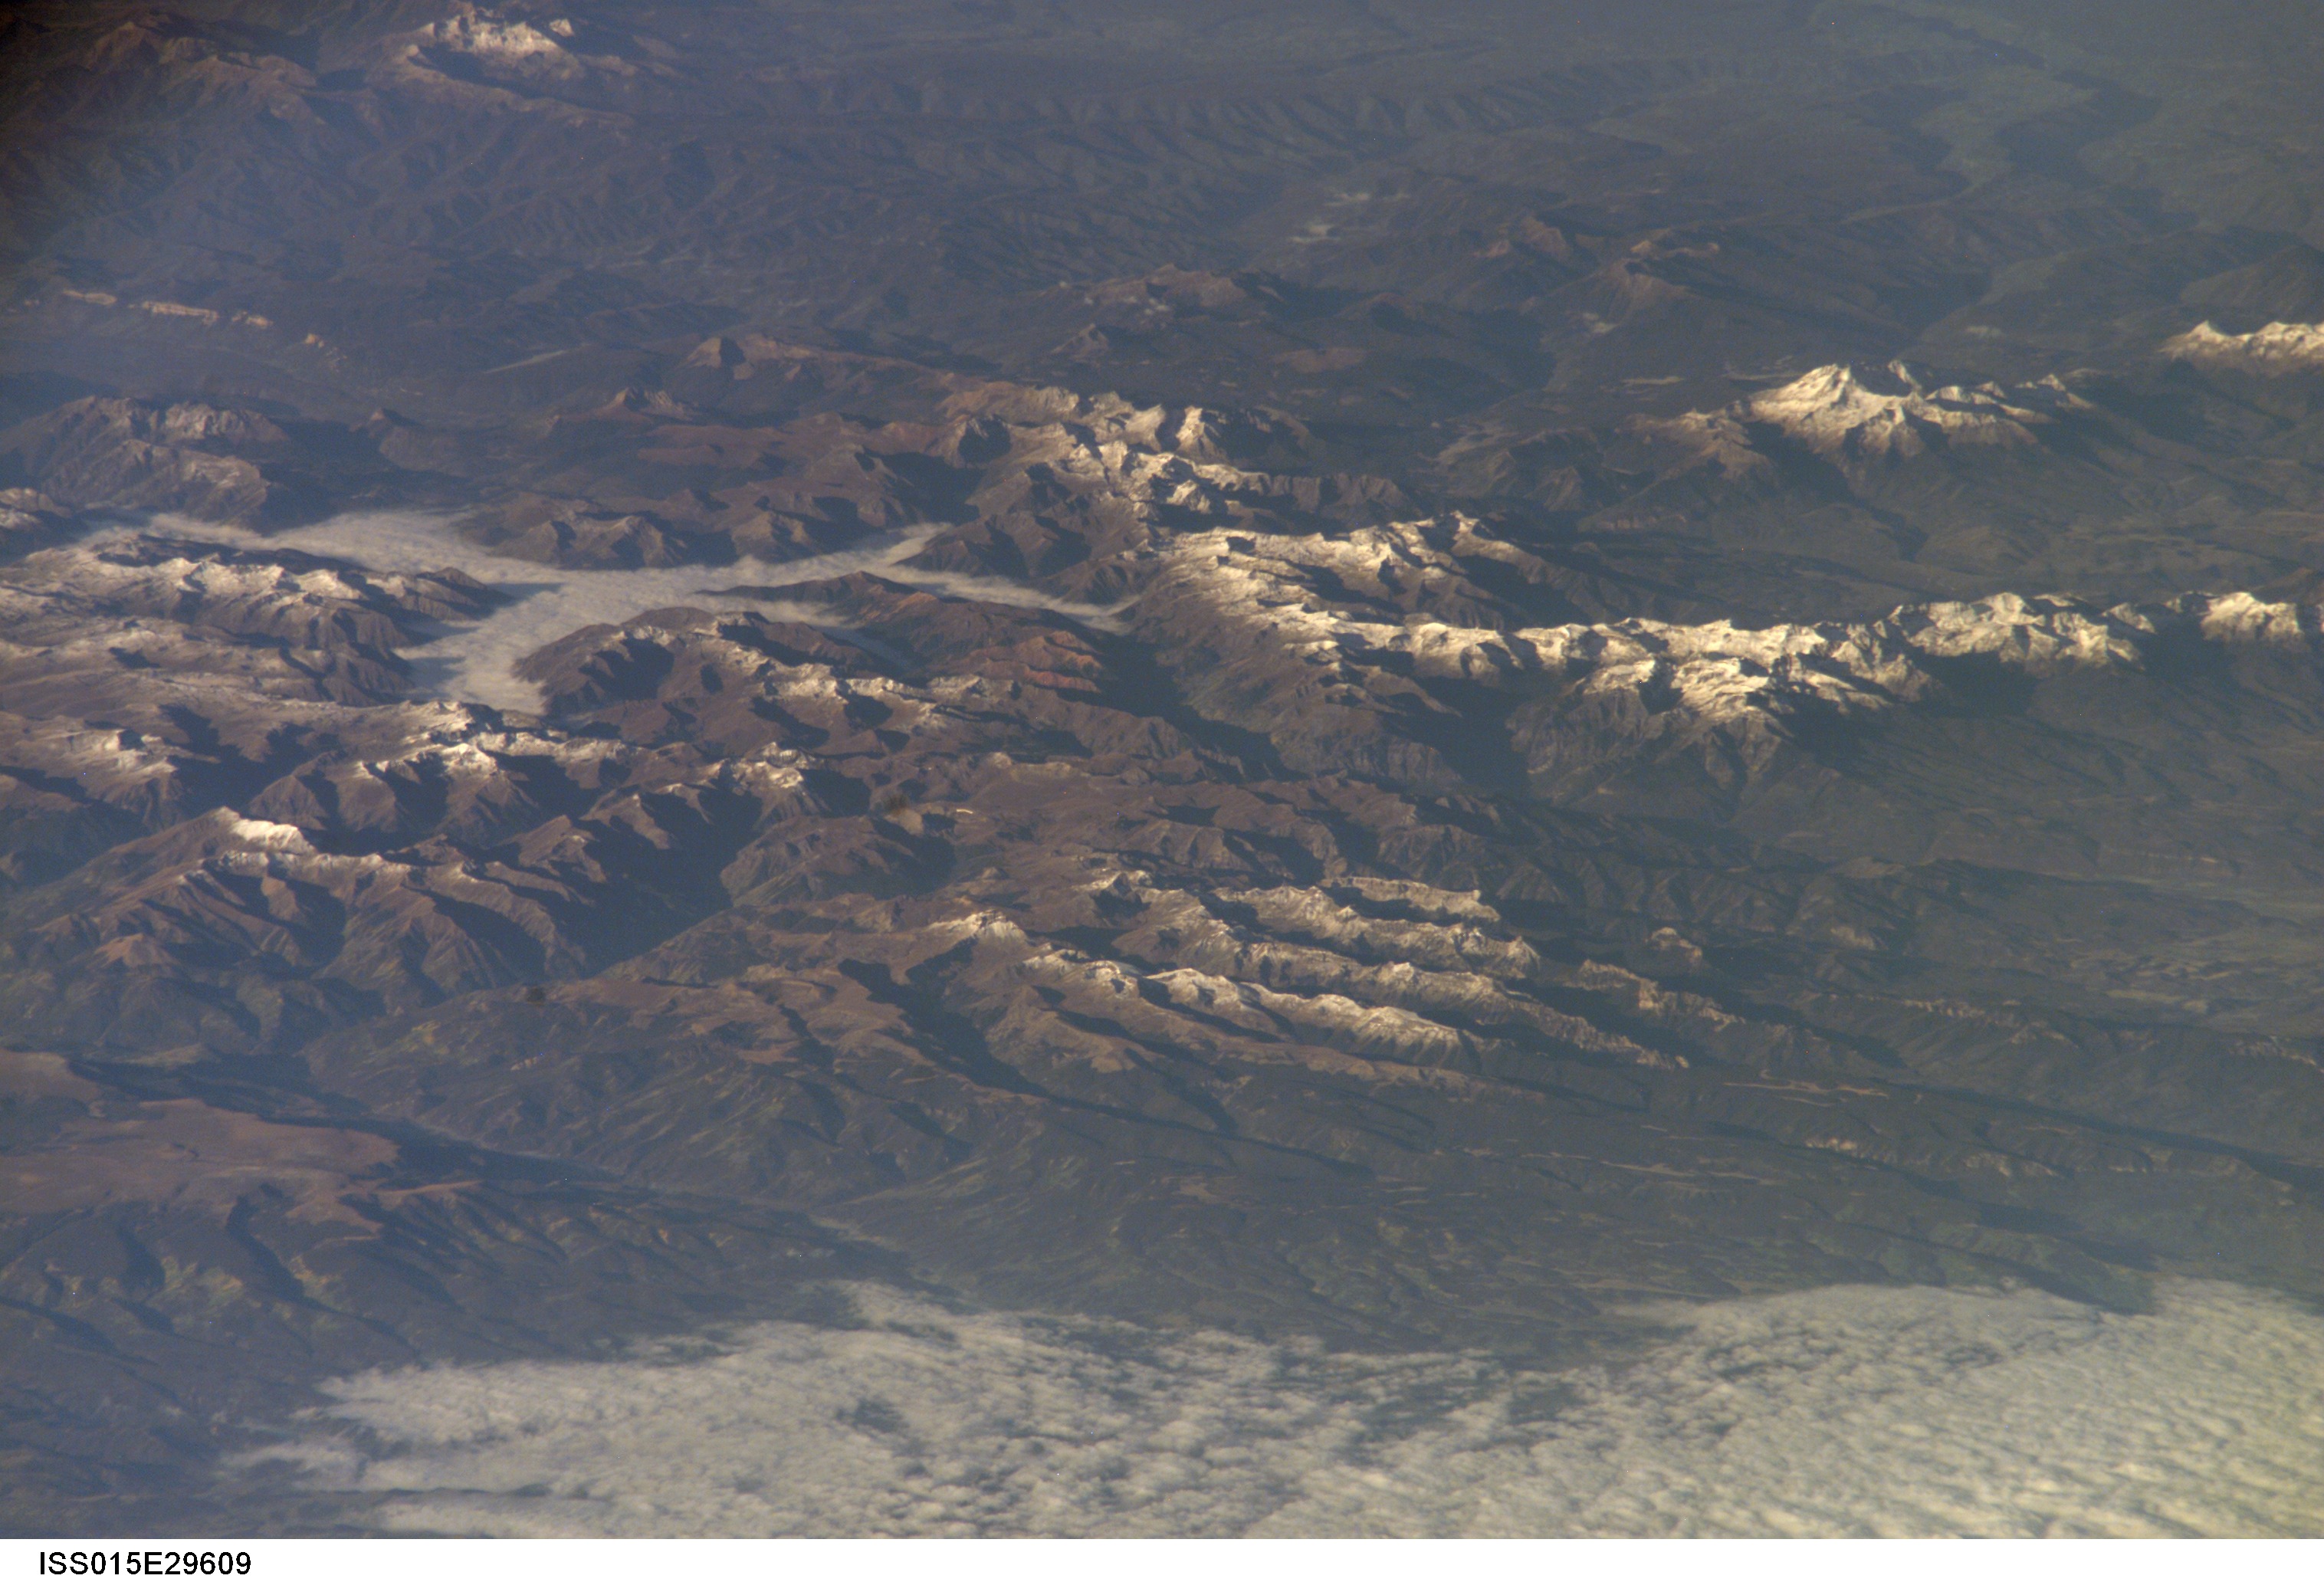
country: USA-COLORADO
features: SAN JUAN MTS., V., FOR., SNOW
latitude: 37.9
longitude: -107.6
